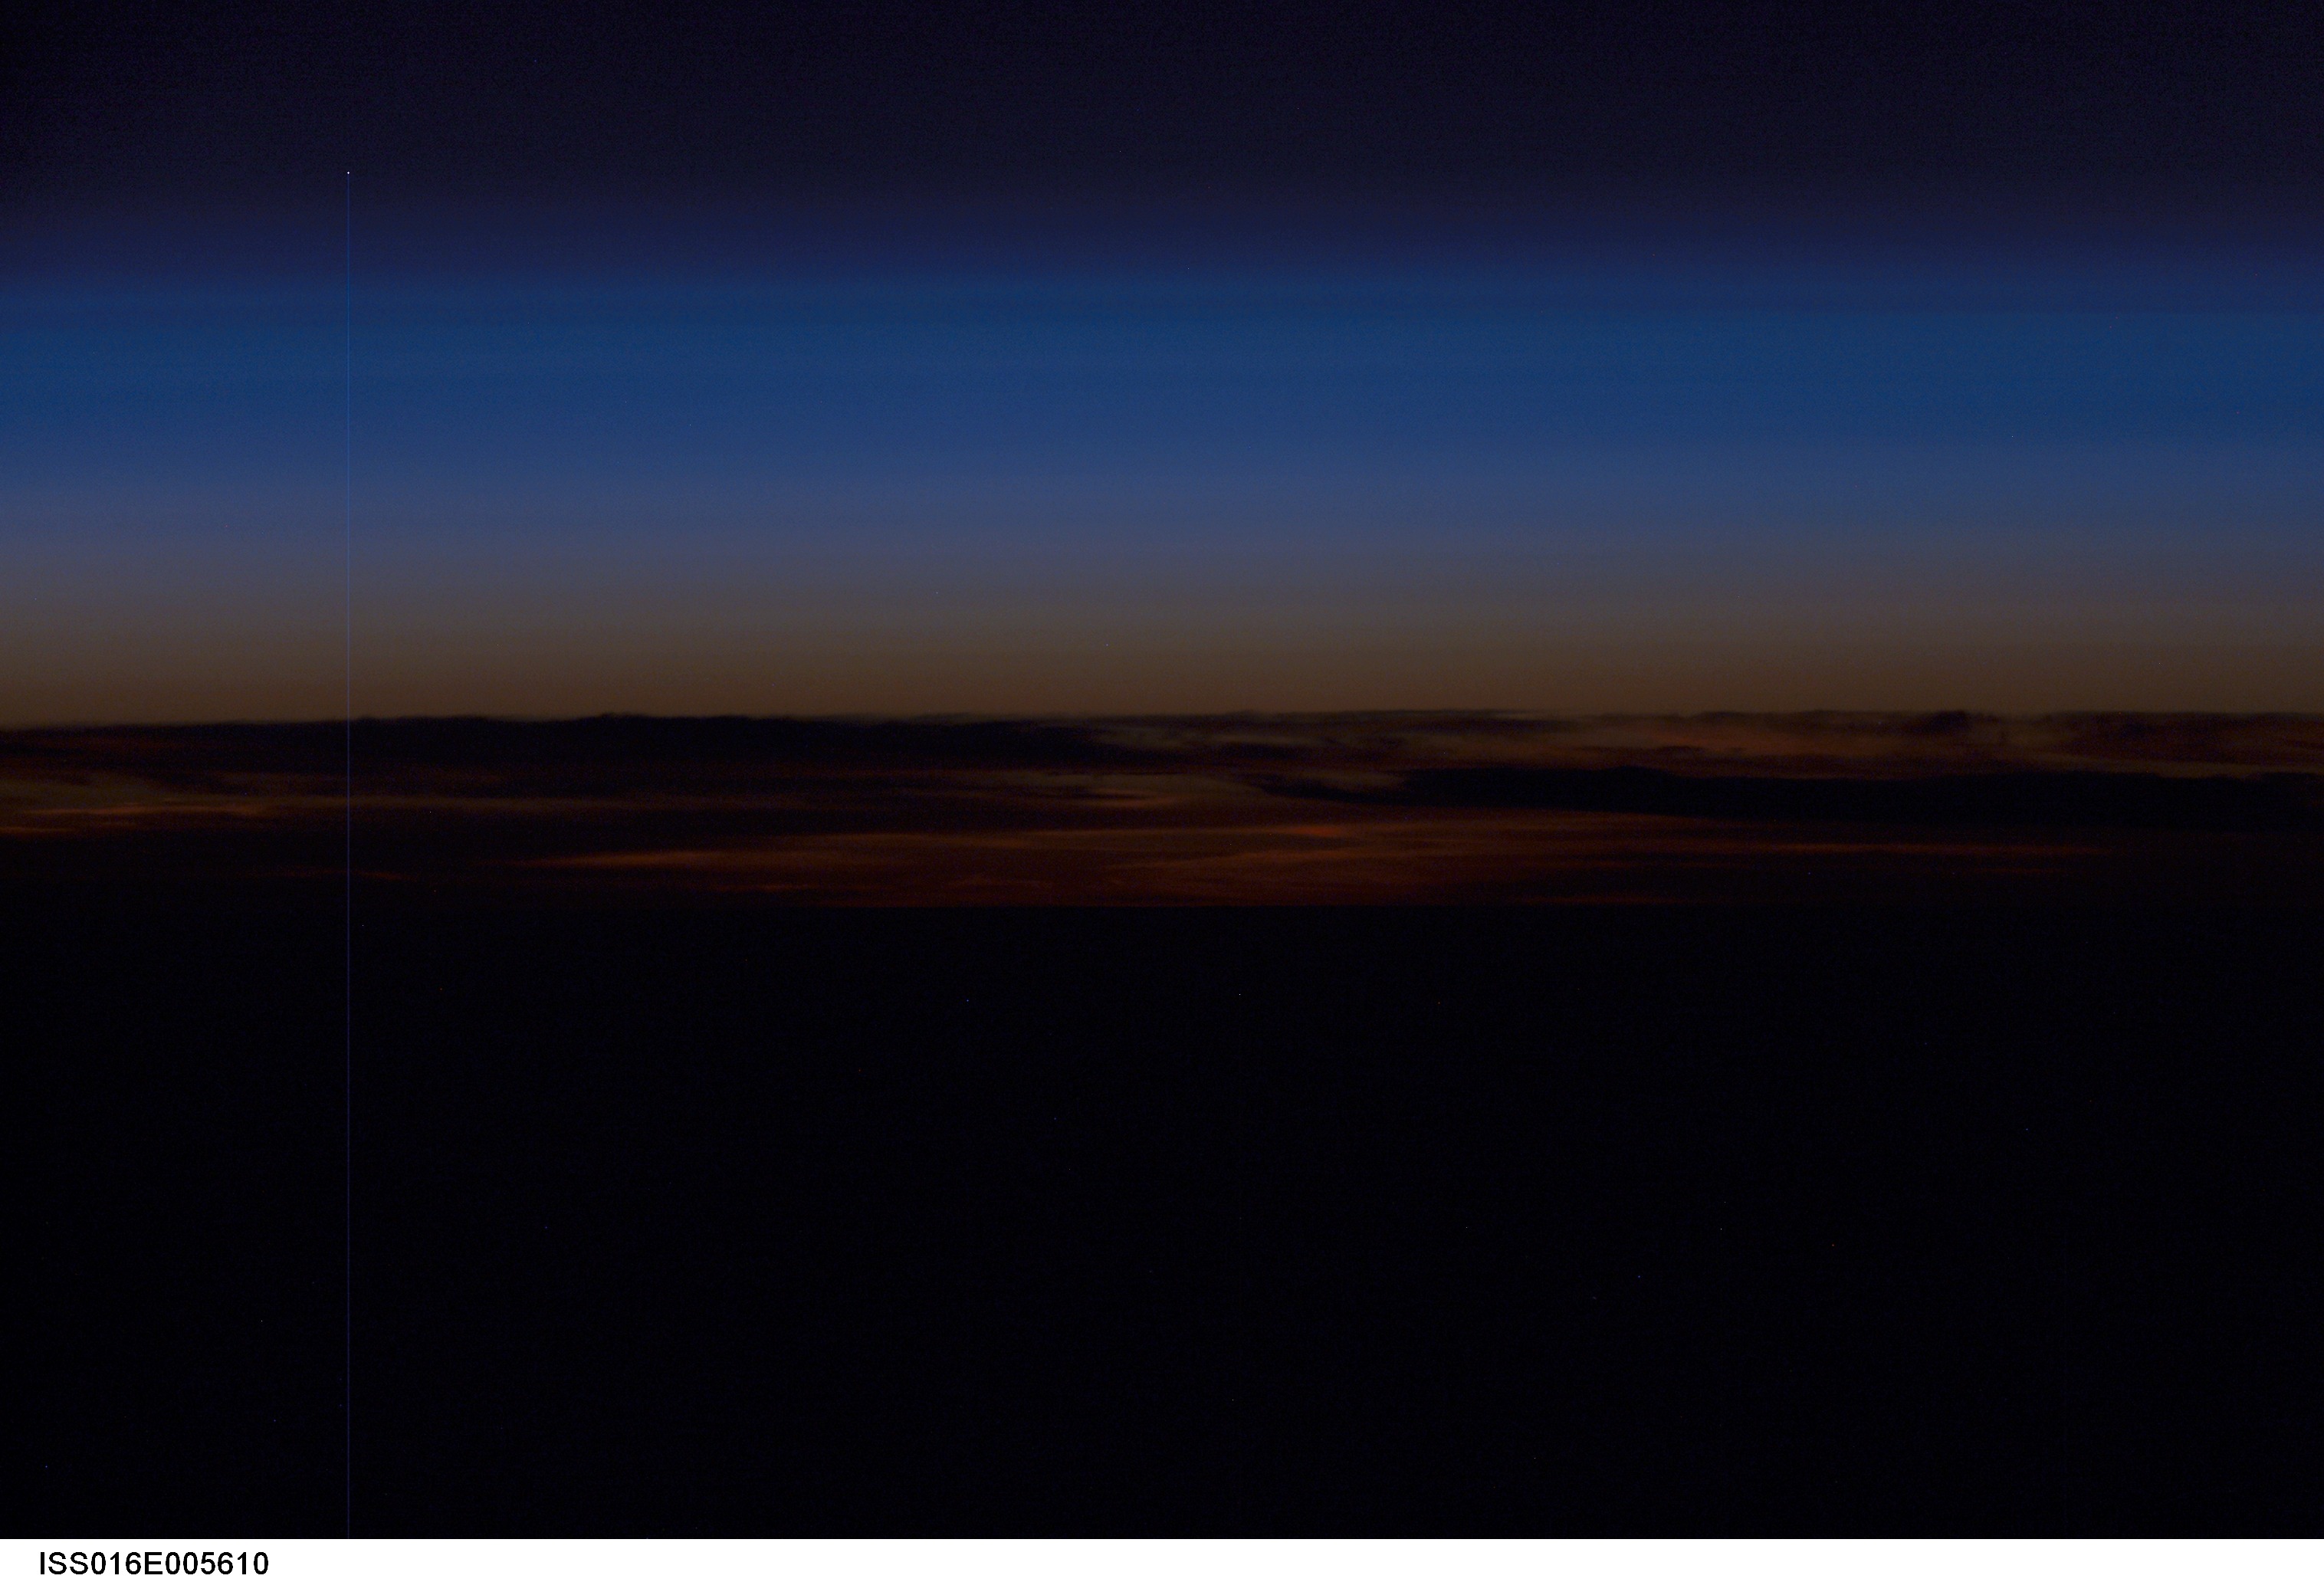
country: ATLANTIC OCEAN
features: ATMOSPHERIC LIMB, DUSK
